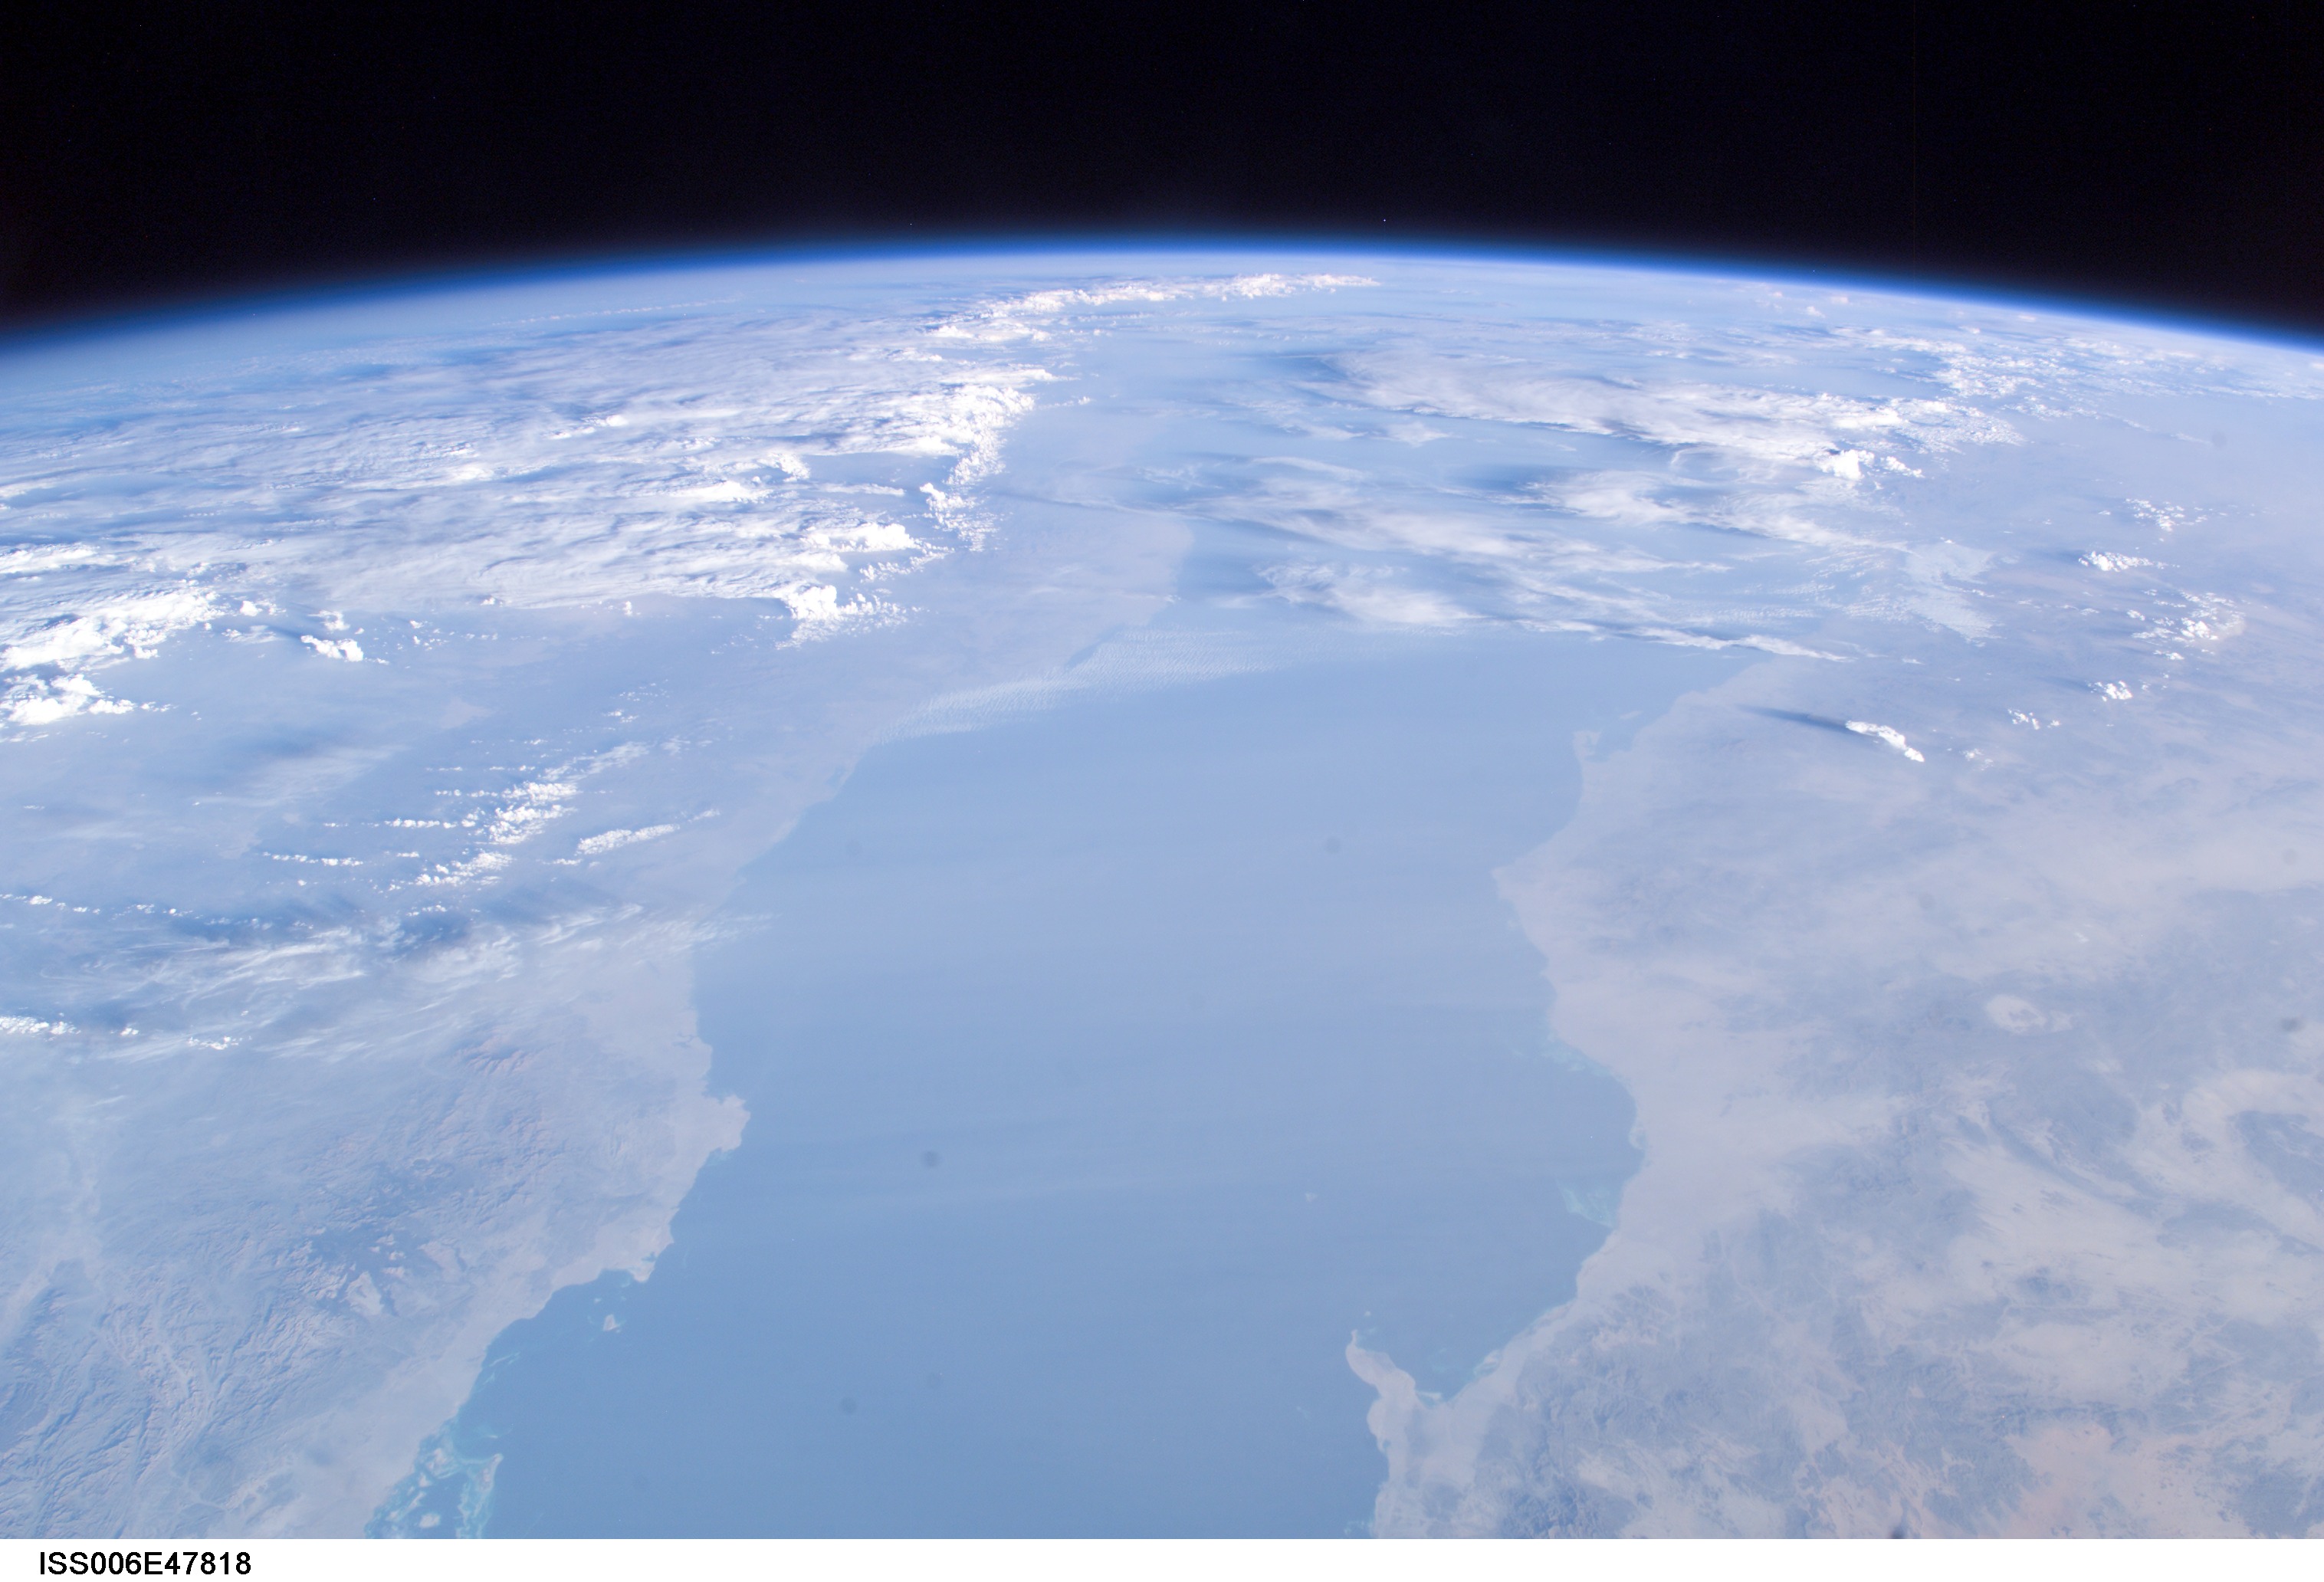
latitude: 22.0
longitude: 38.5
